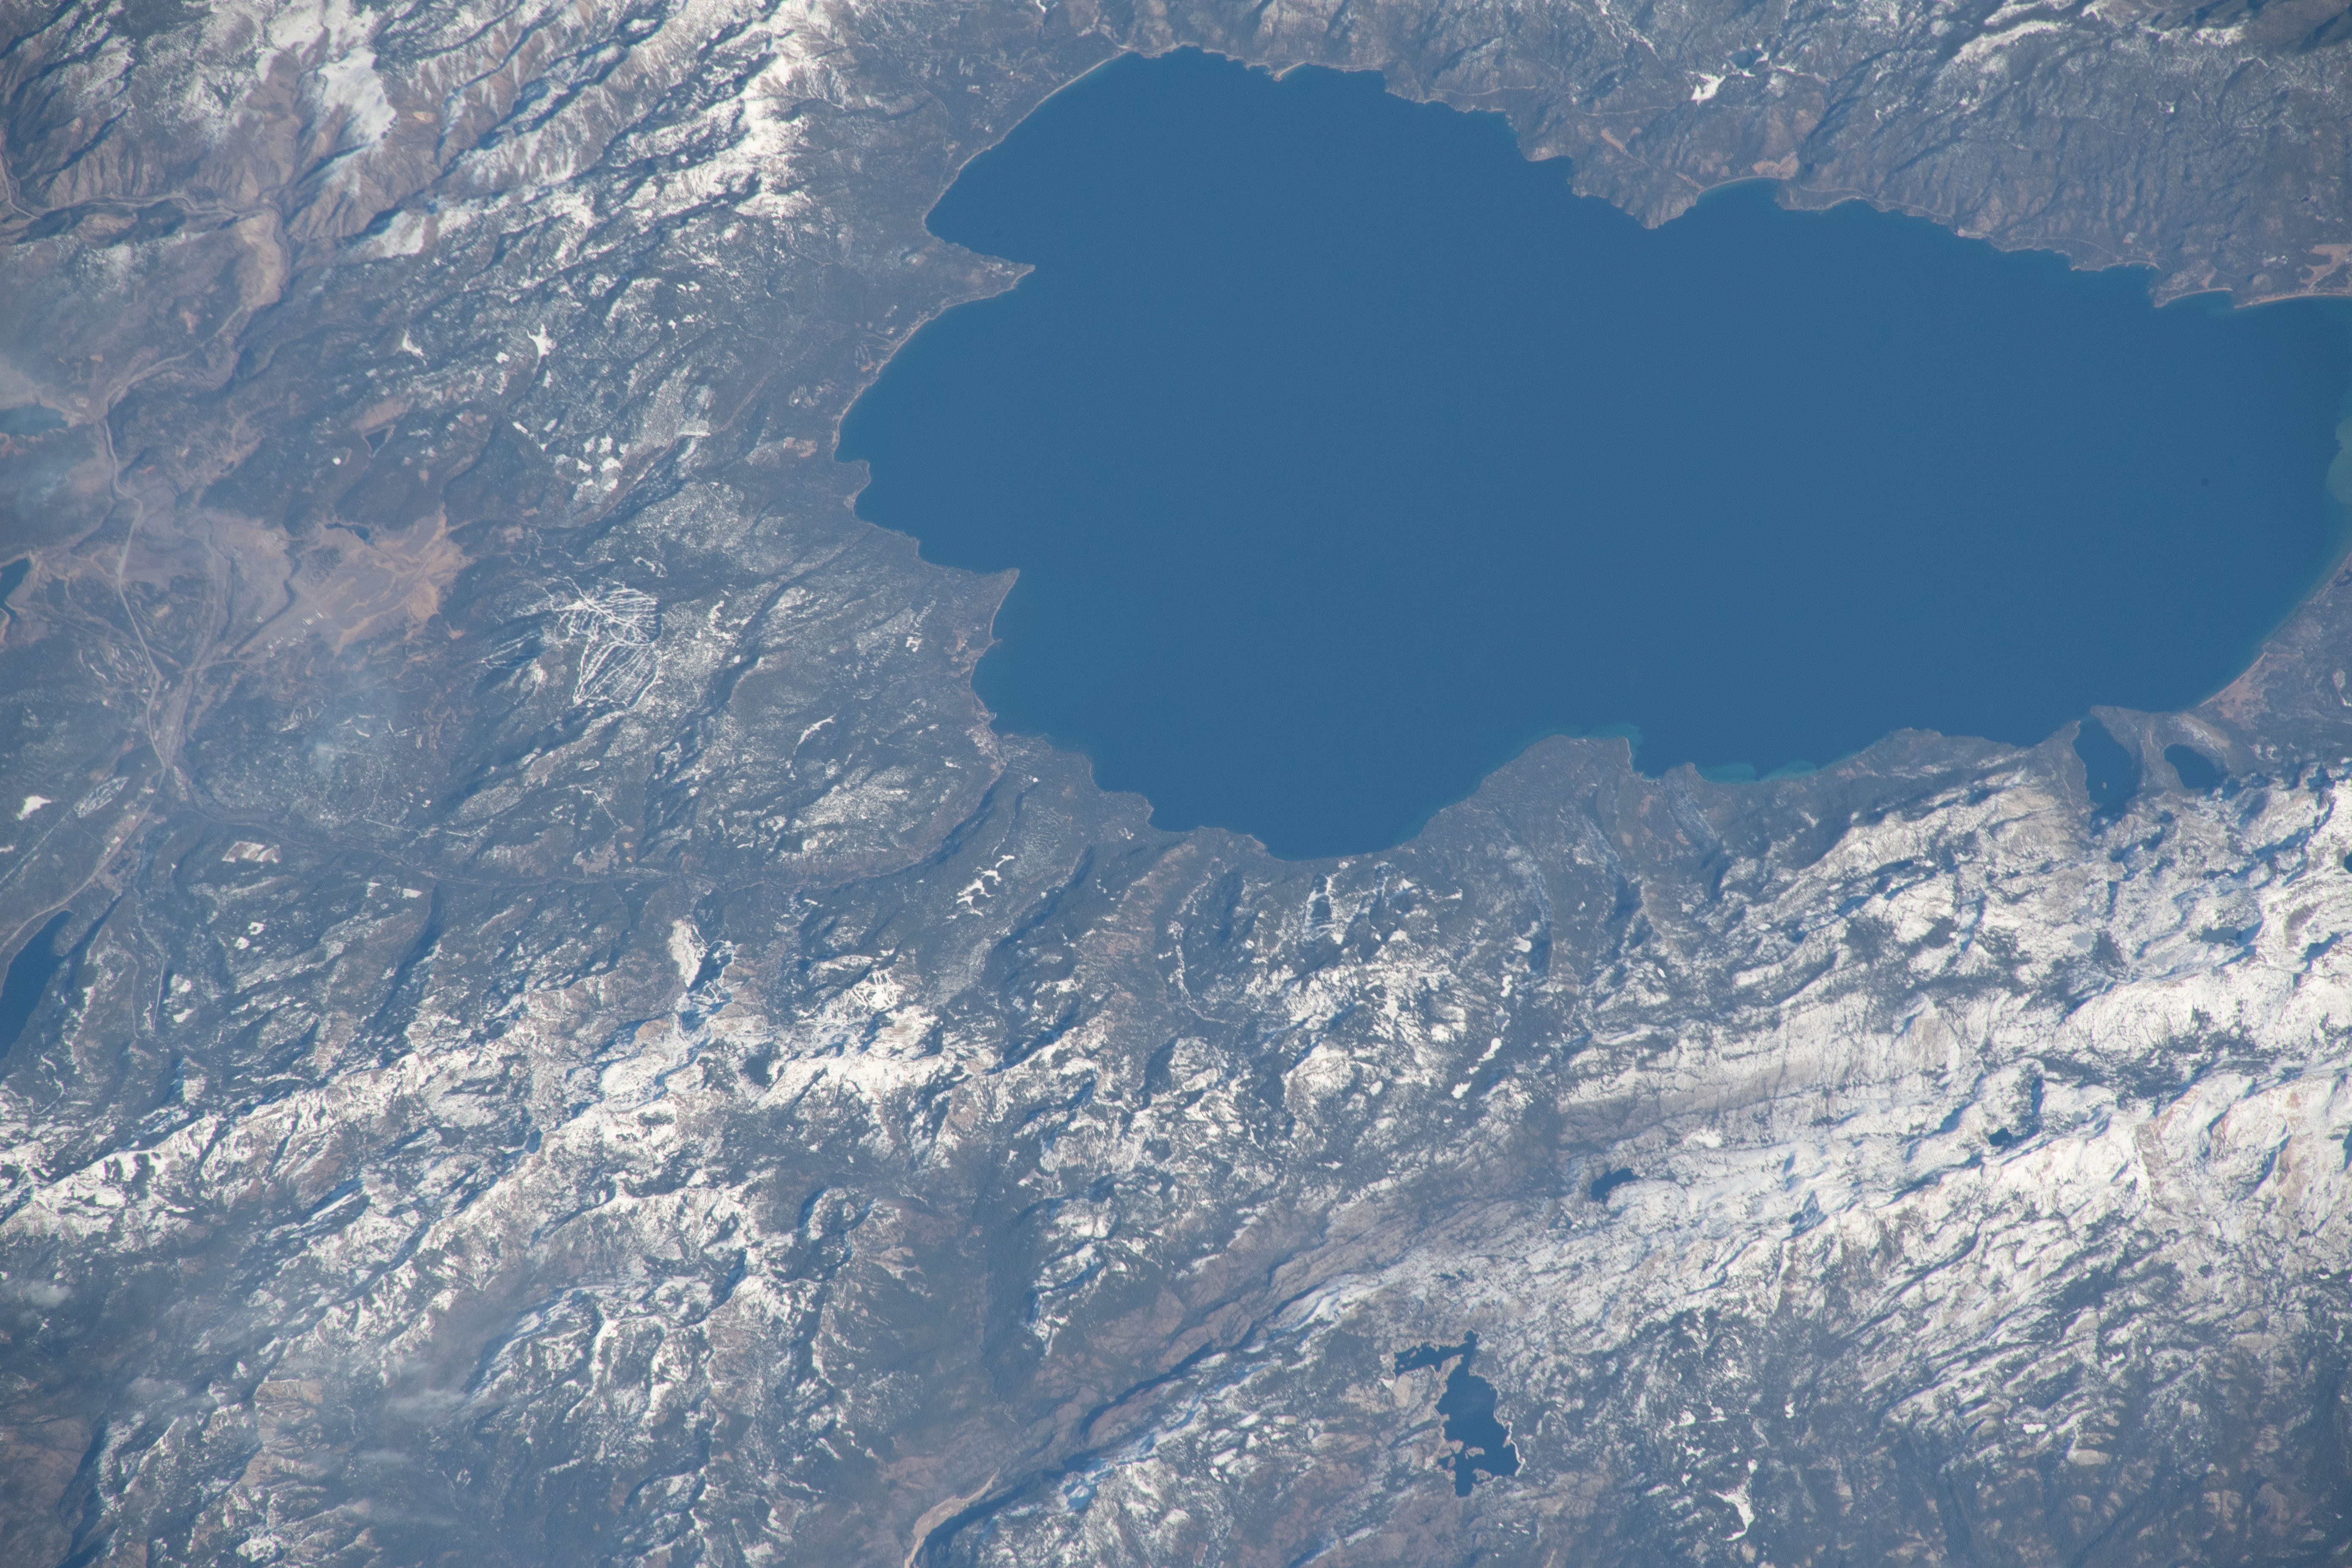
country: USA-CALIFORNIA
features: LAKE TAHOE, SAND HARBOR, SIERRA NEVADA
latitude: 39.1
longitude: -120.2
